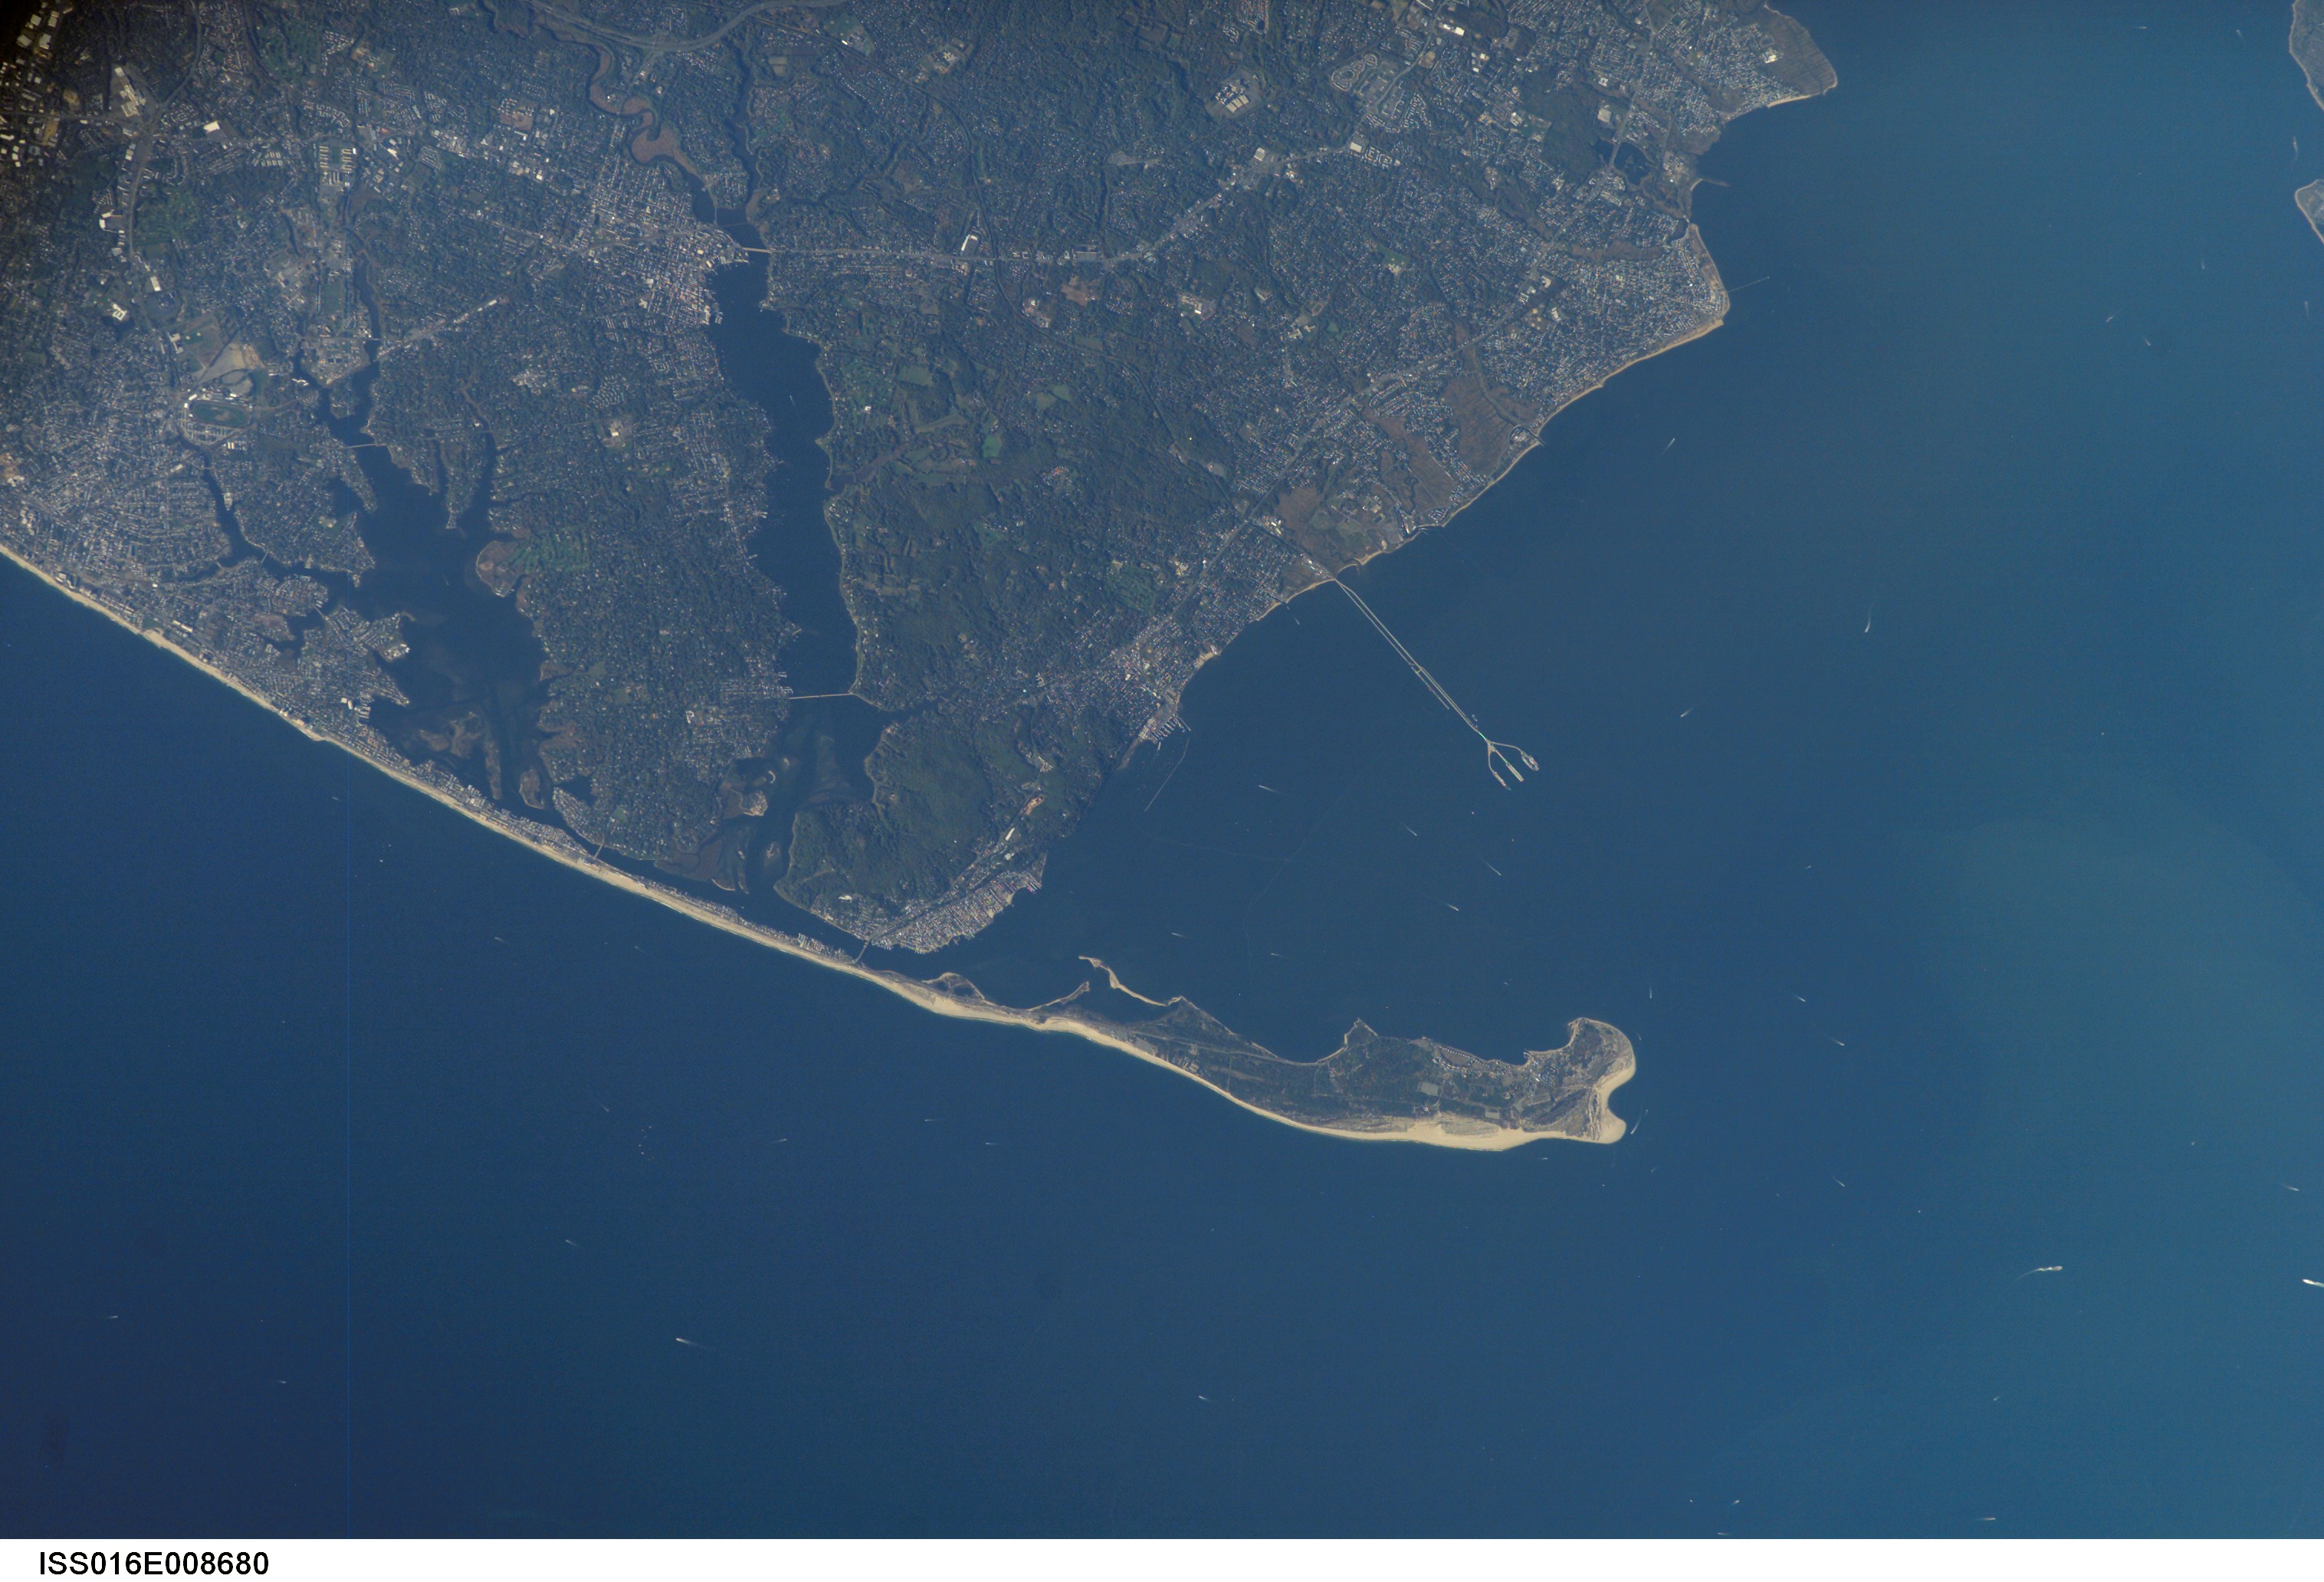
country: USA-NEW JERSEY
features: SANDY HOOK, RARITAN BAY
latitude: 40.4
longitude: -74.1
